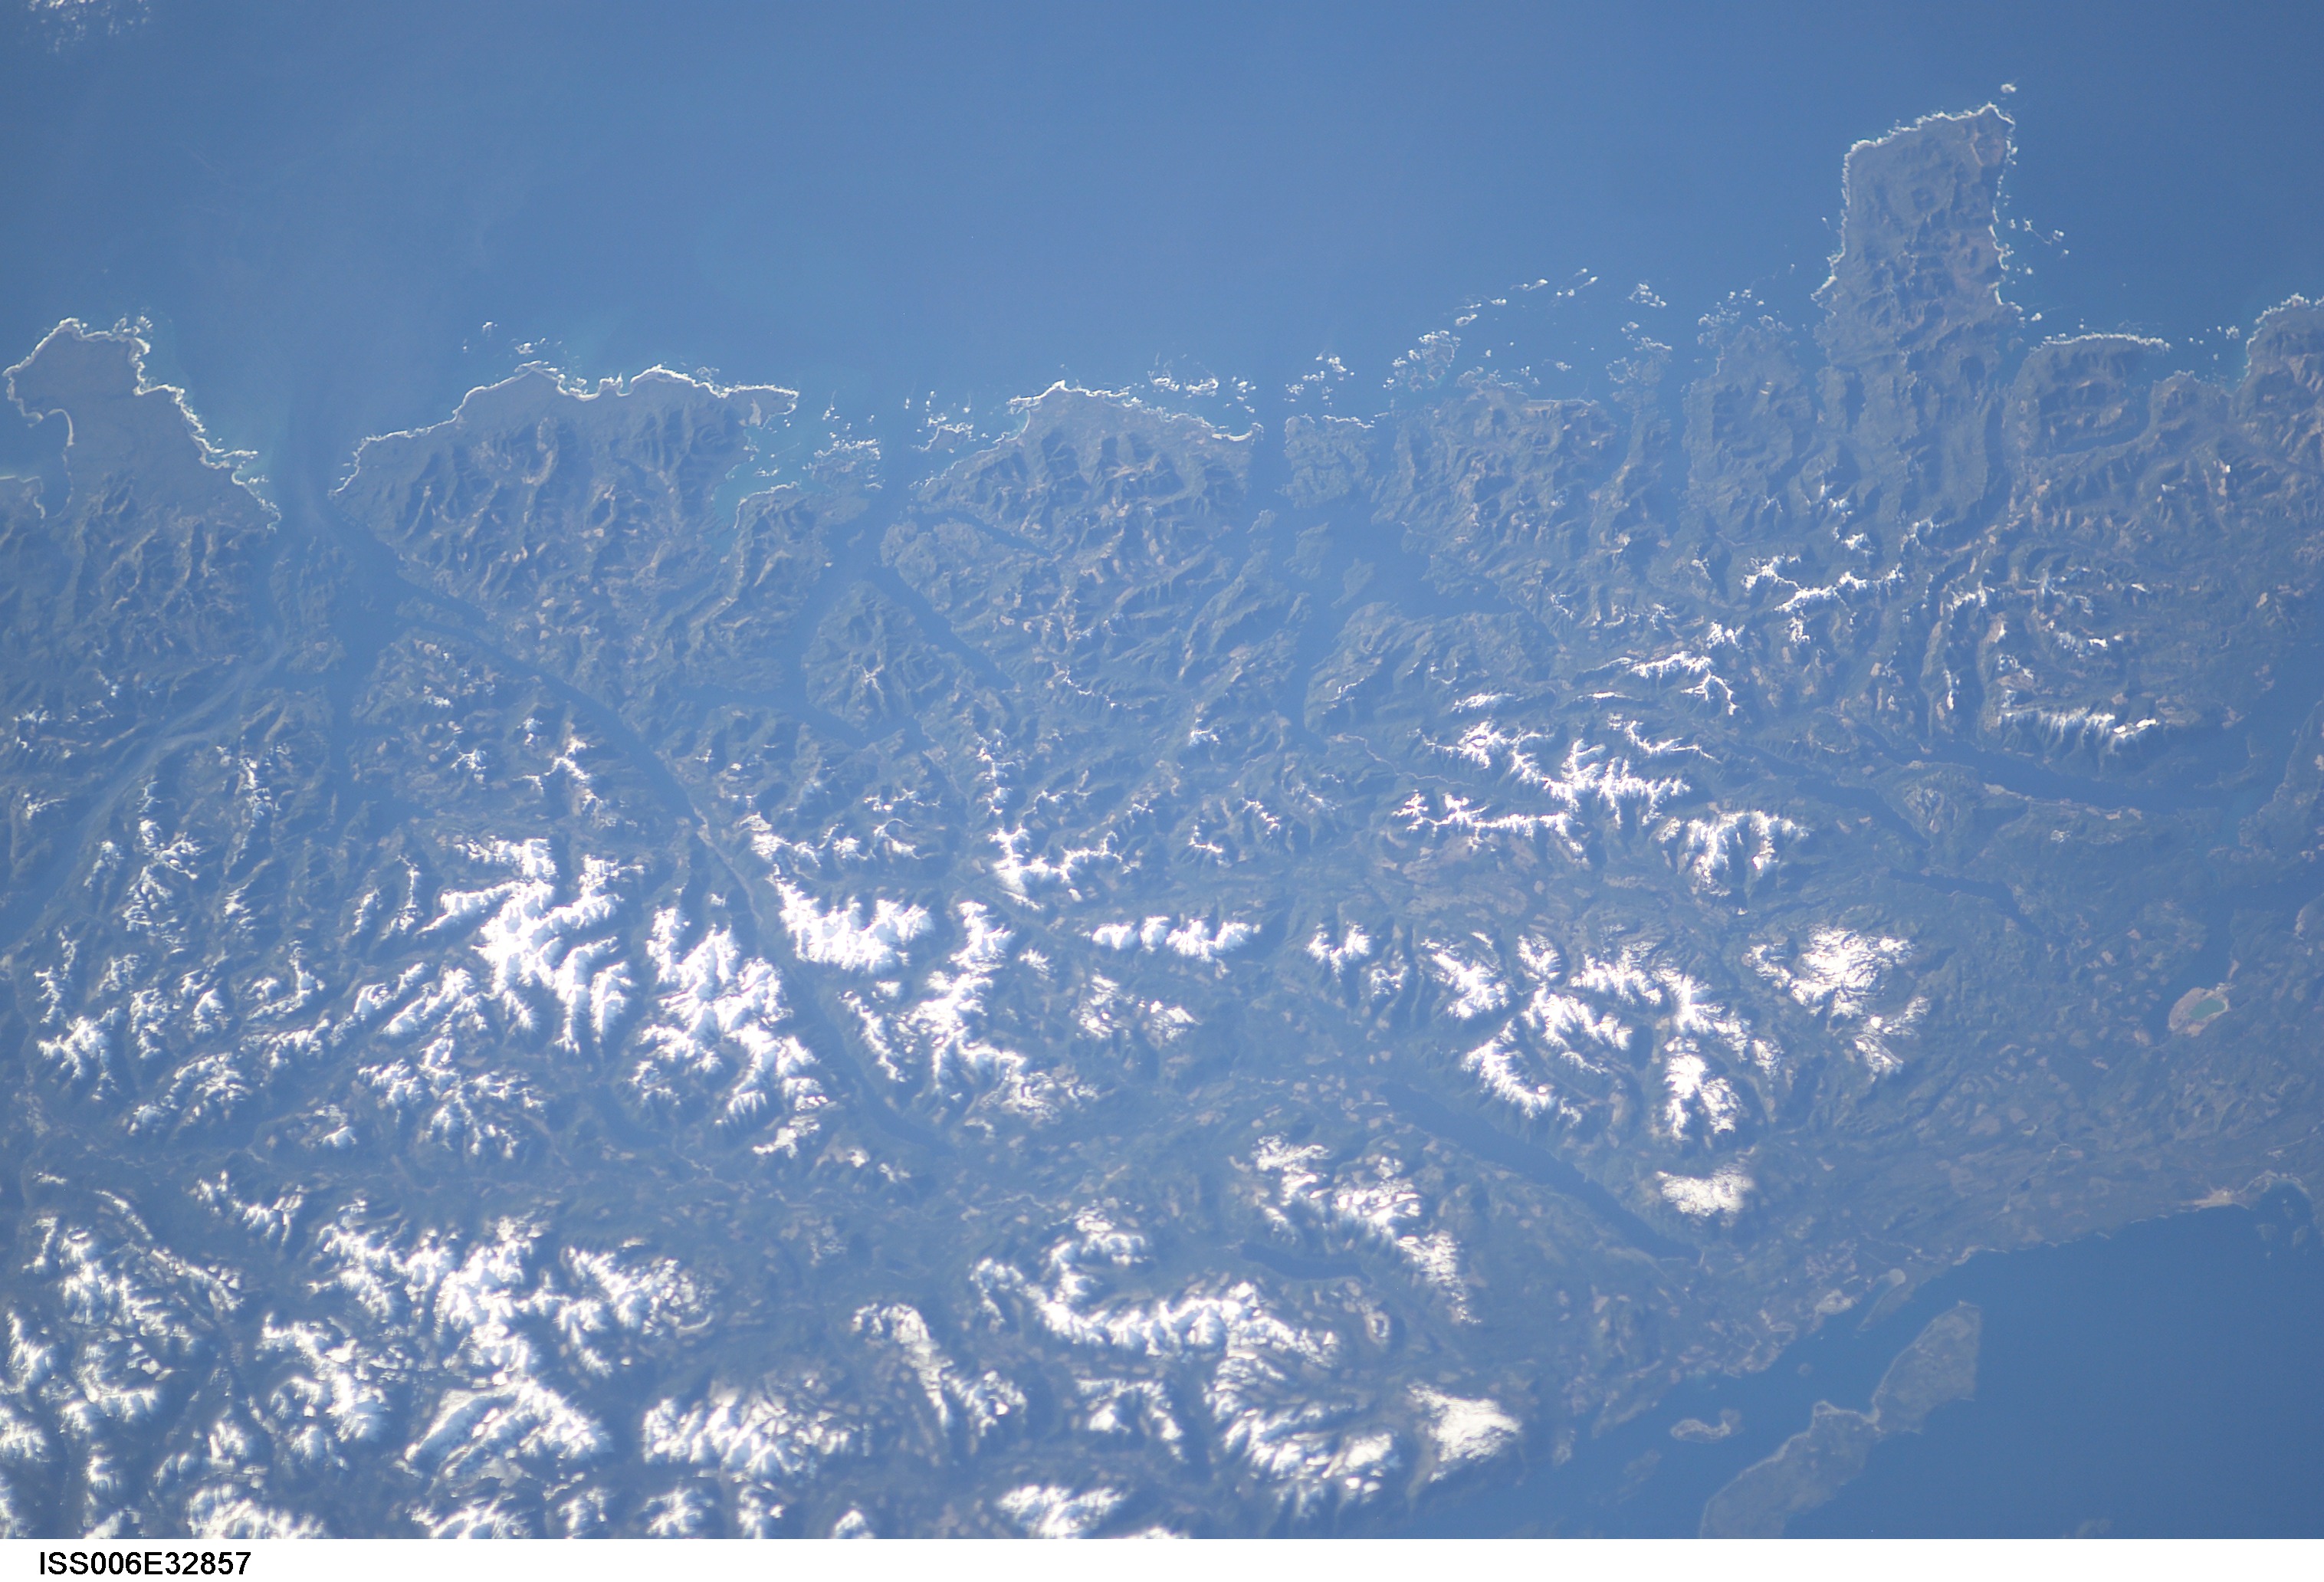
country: CANADA-BC
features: ESPERANZA INLET, NOOTKA SOUND
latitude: 50.0
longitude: -127.0
